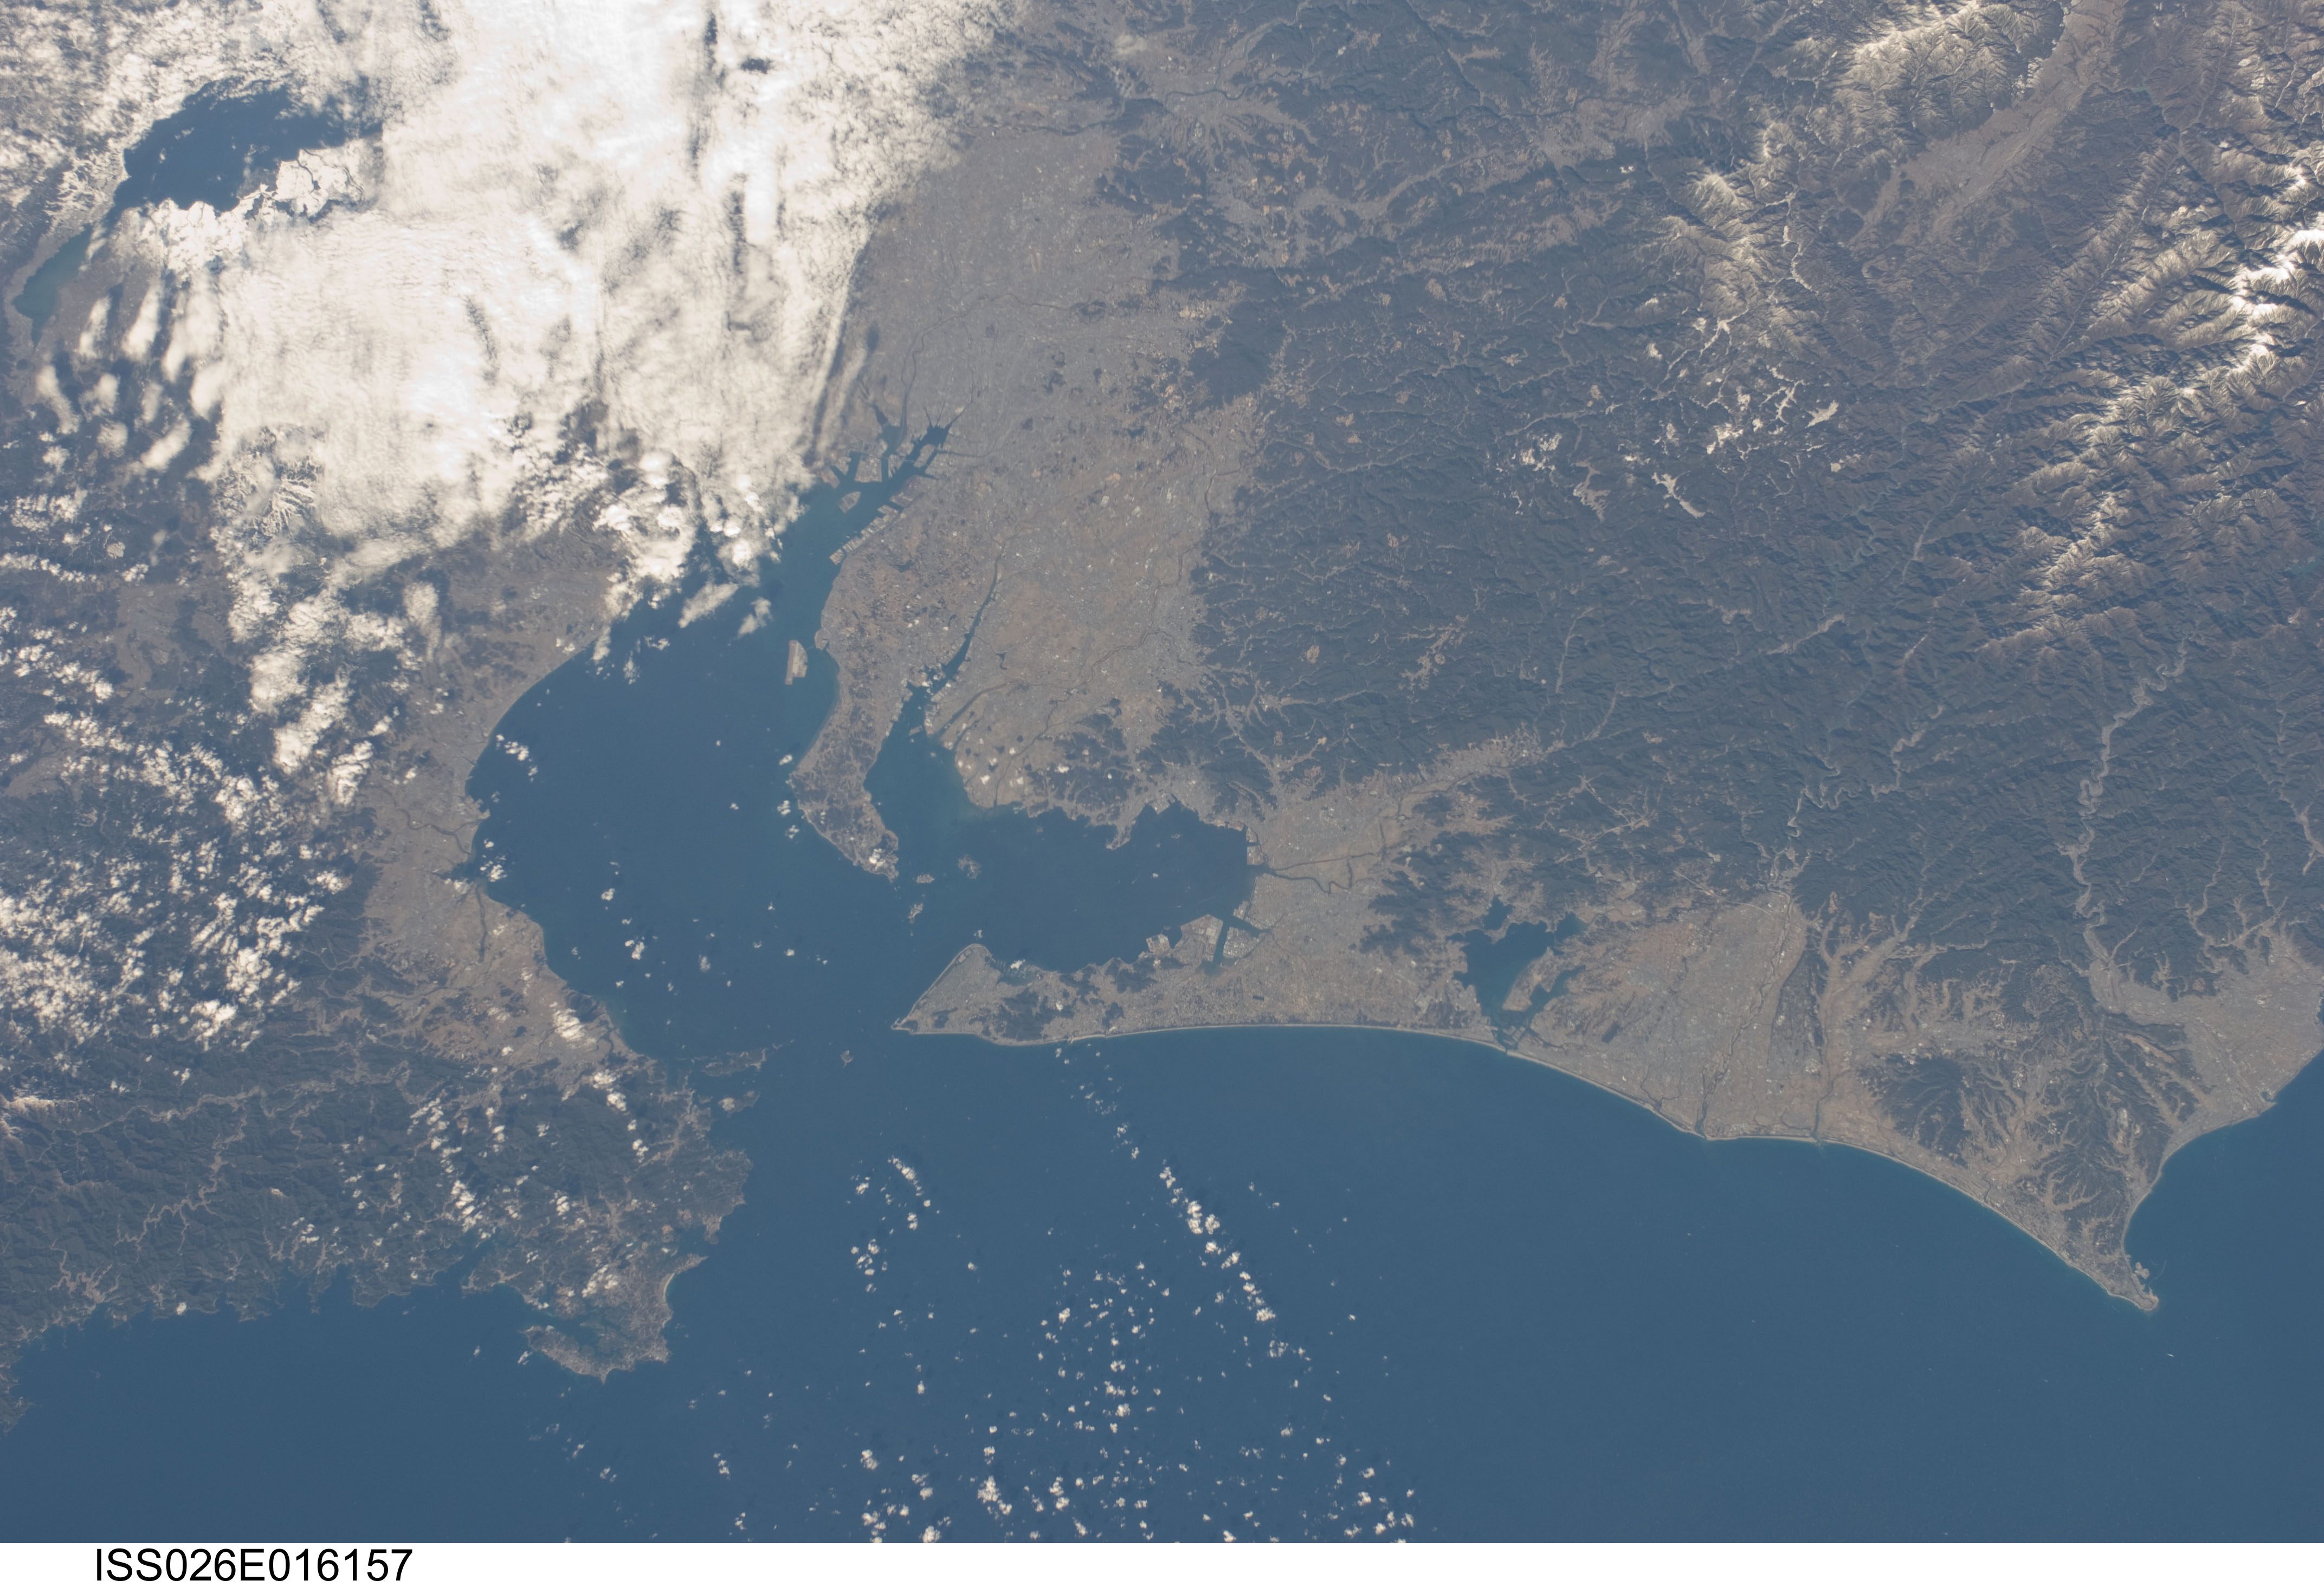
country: JAPAN
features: NAGOYA REGION, ISE-WAN B., HONSHU
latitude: 34.5
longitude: 137.5
